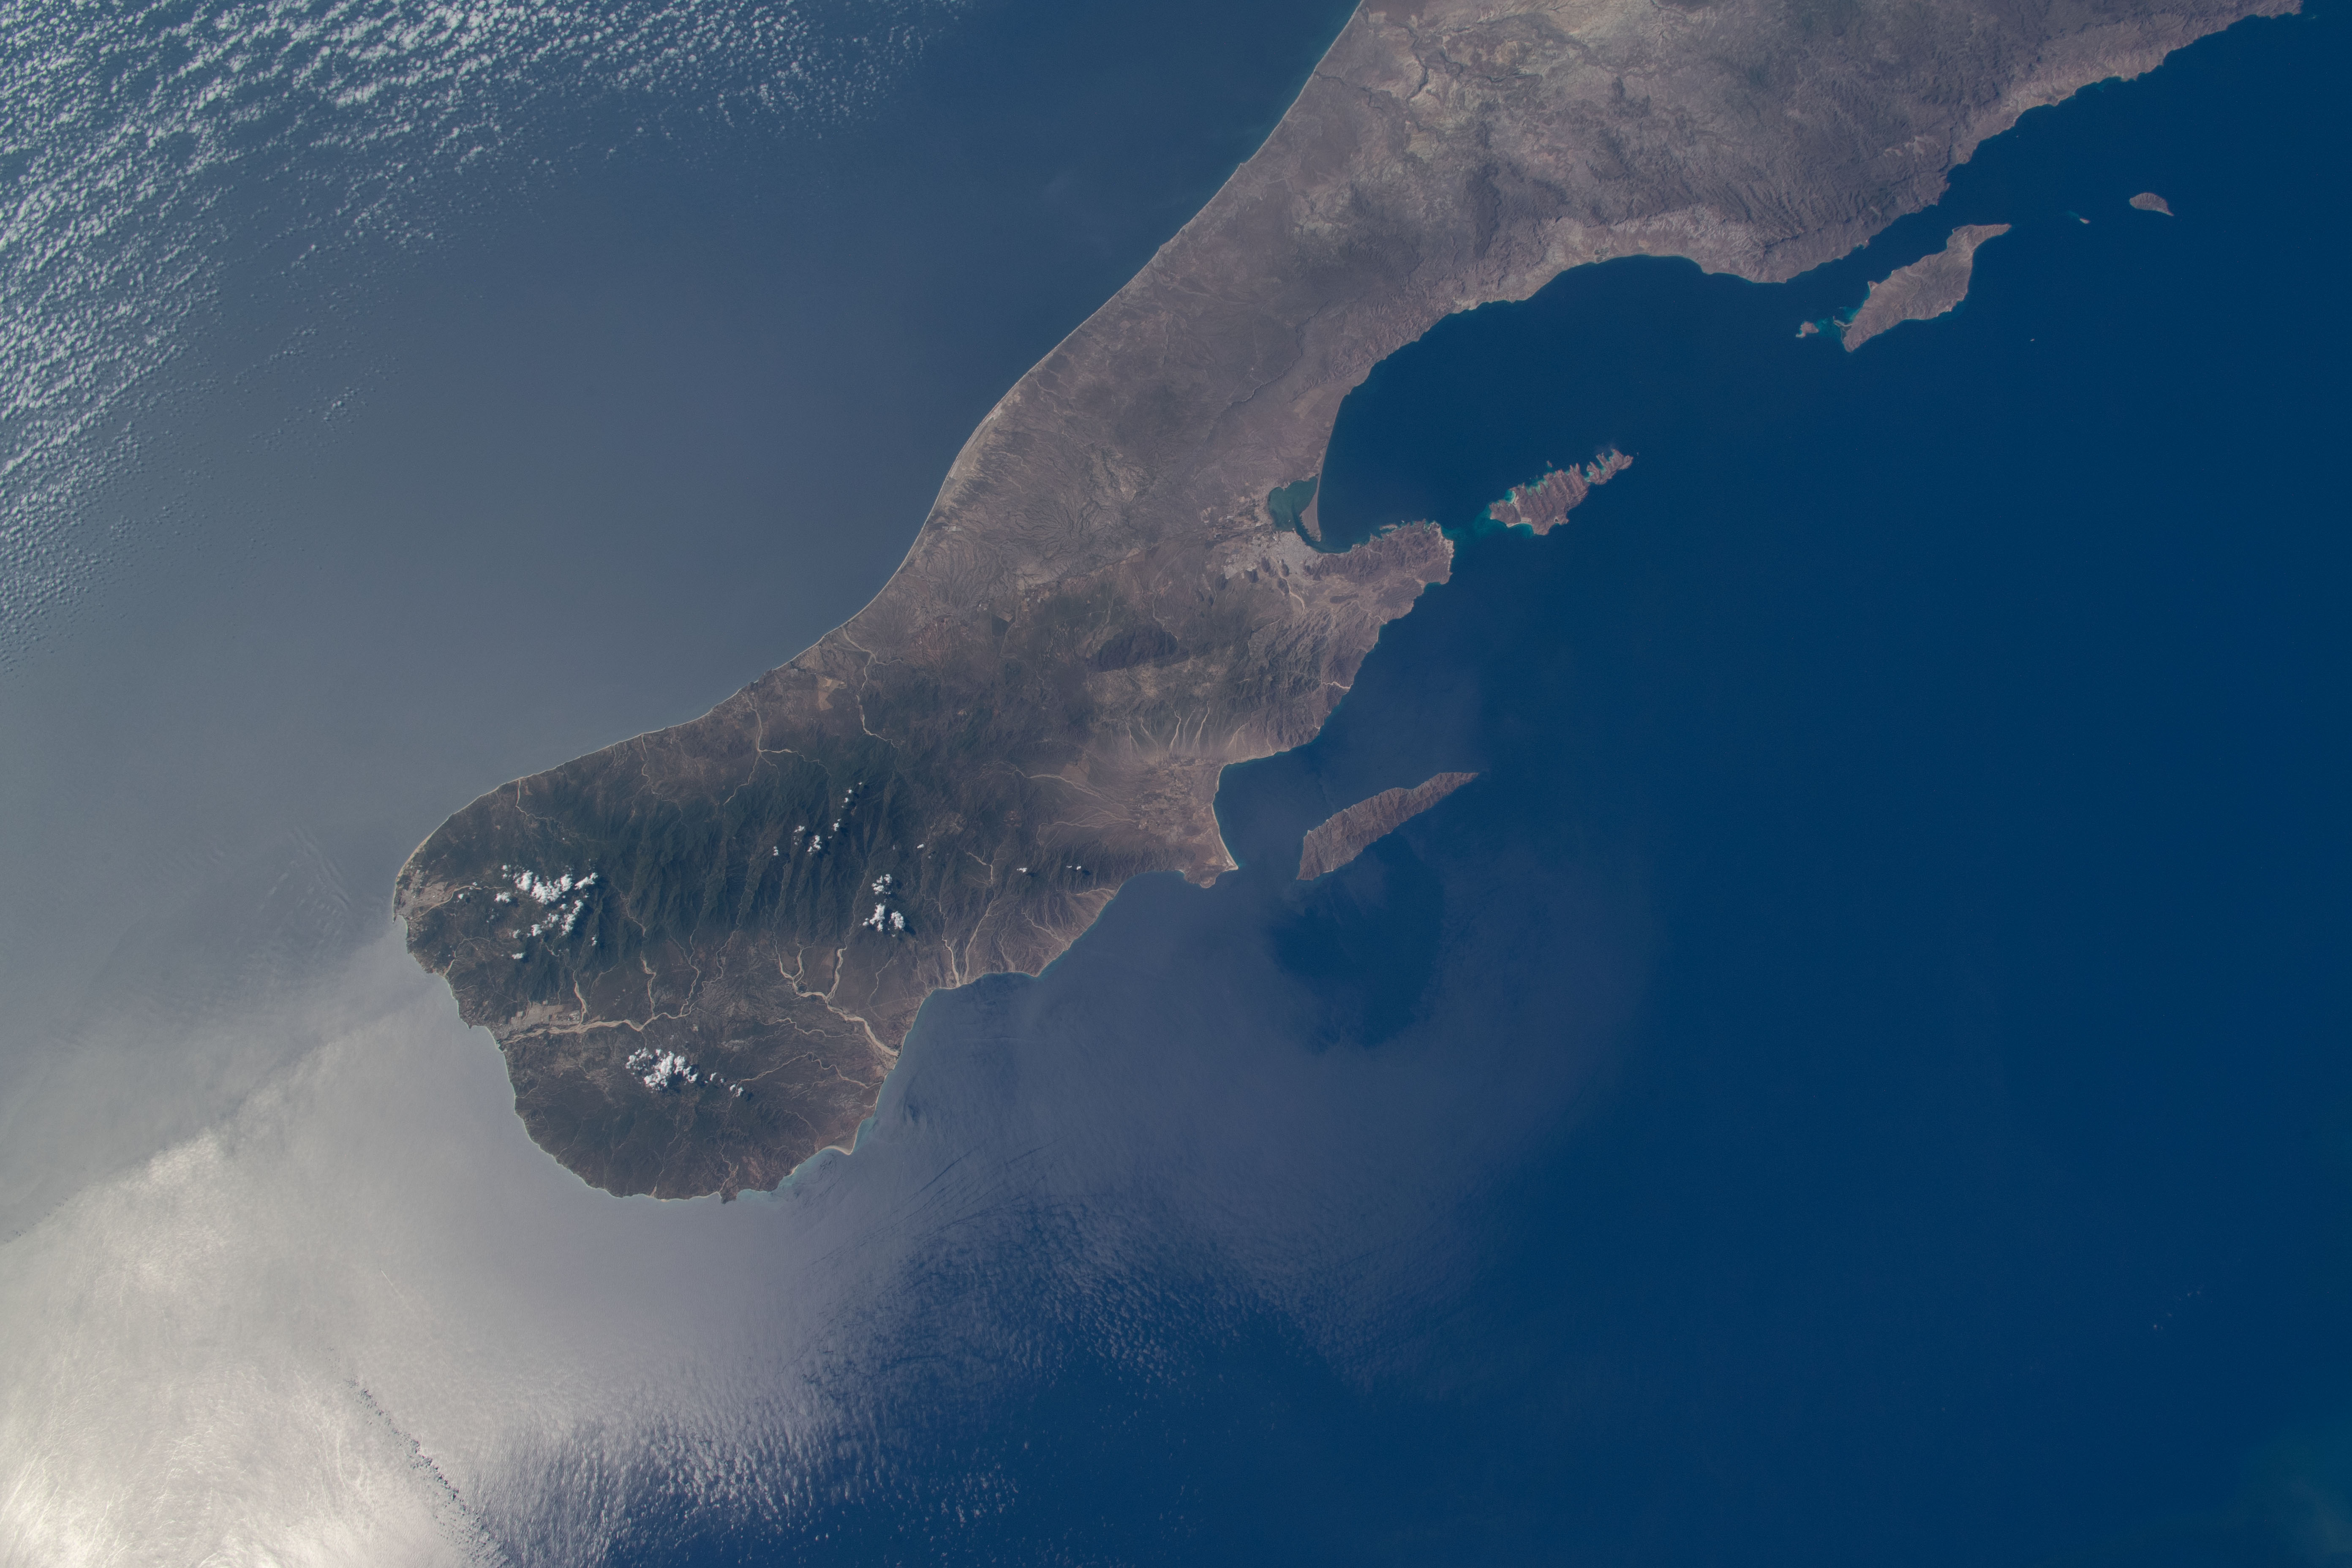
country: MEXICO
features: BAJA CALIFORNIA, PACIFIC OCEAN, COAST, BAY
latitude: 24.0
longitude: -110.0
